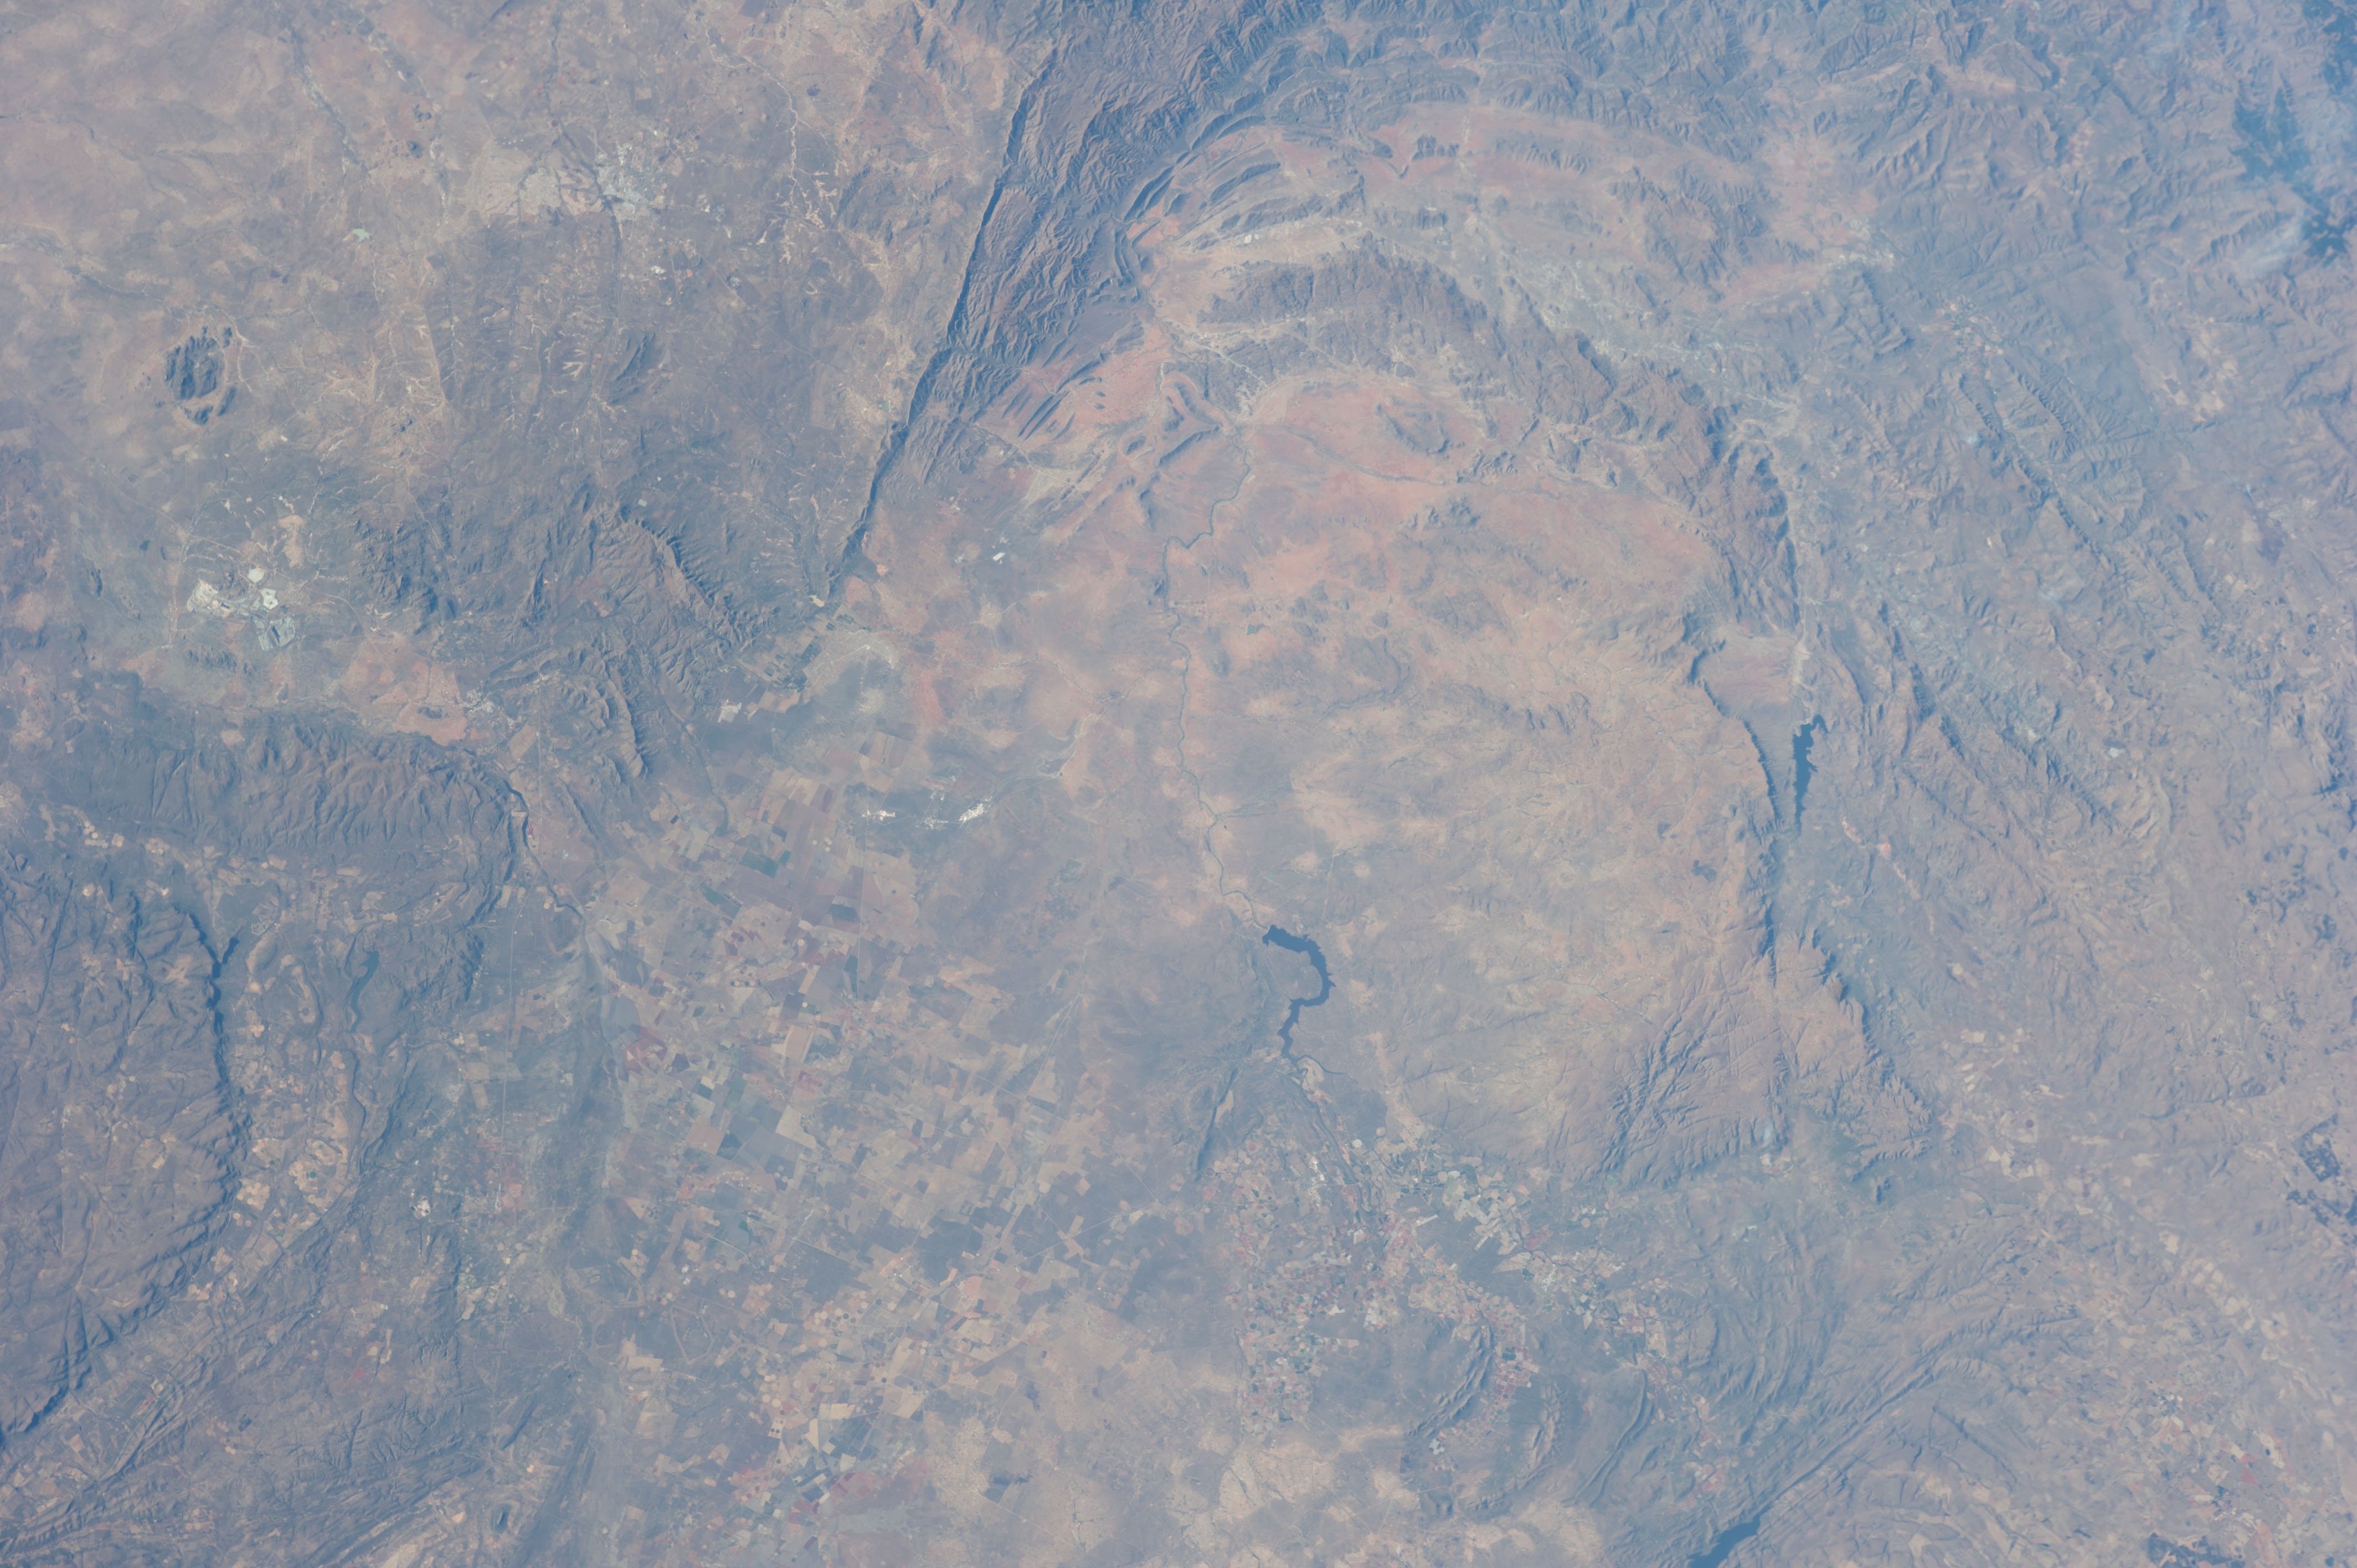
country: REPUBLIC SOUTH AFRICA
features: OLIFANTS R. V., AGR., DRAKENSBERG RANGES, TOWNS, MINES, DRAINAGE
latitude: -24.5
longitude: 29.5
